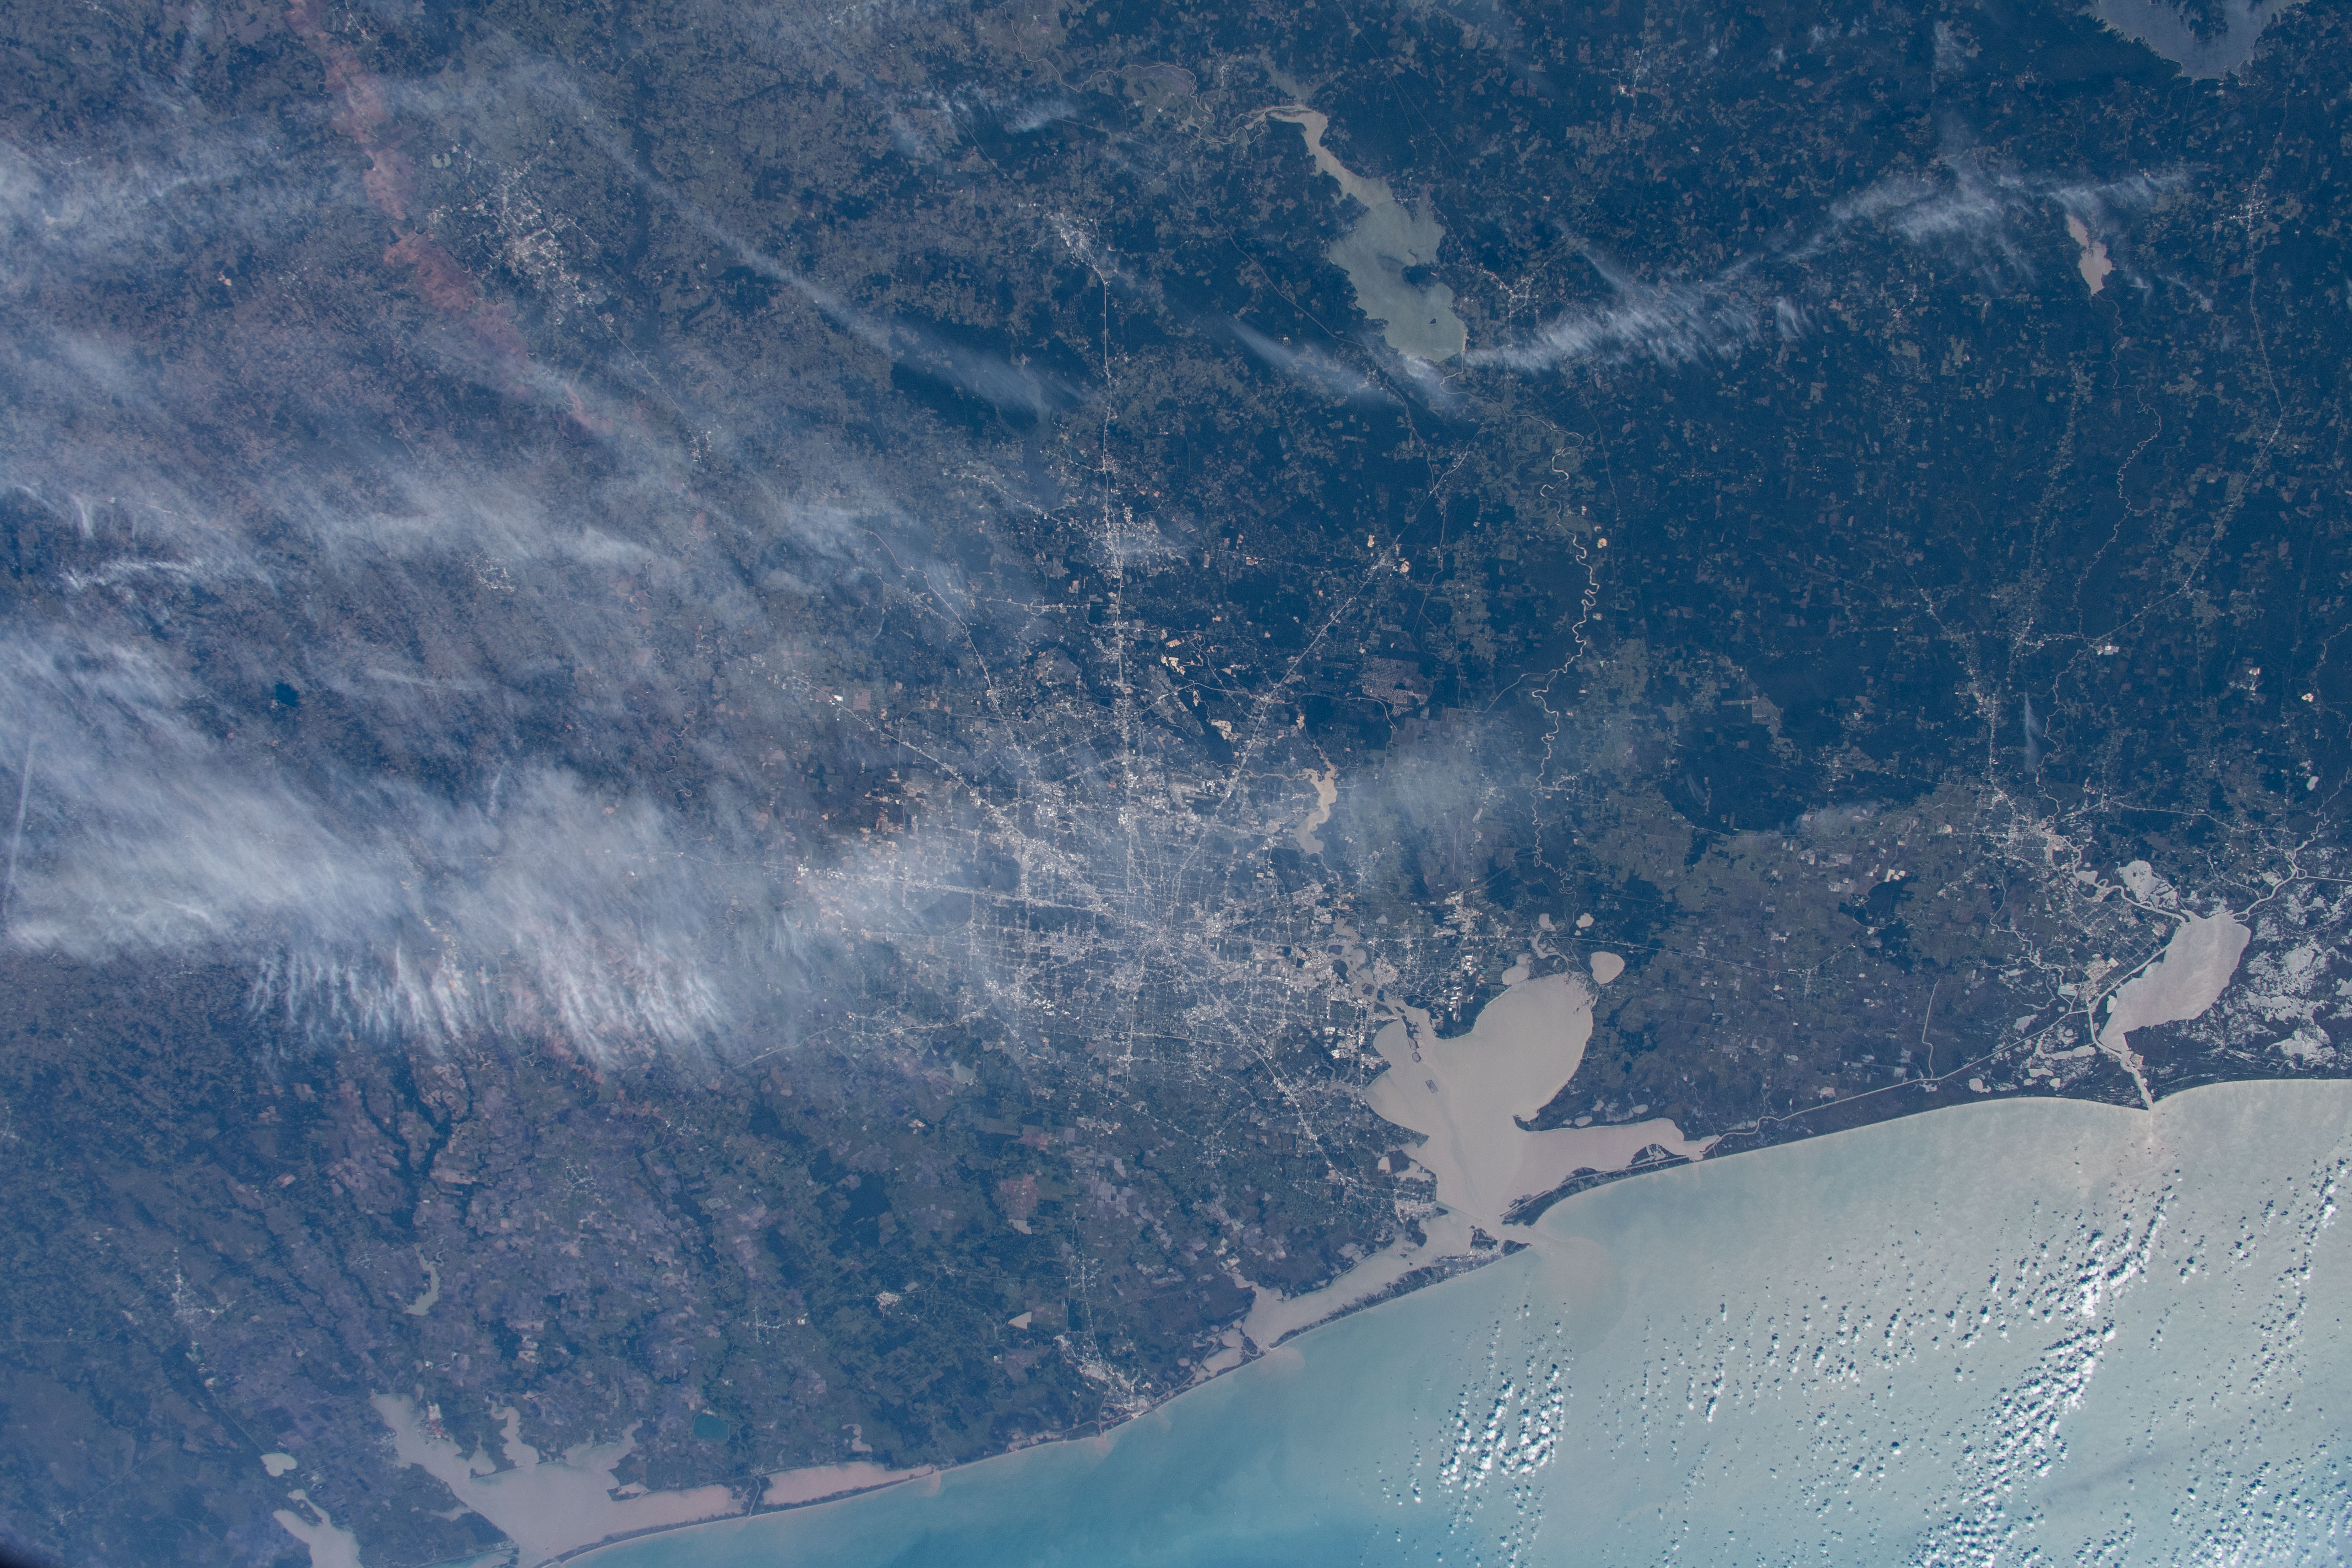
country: USA-TEXAS
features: HOUSTON, GALVESTON BAY, GALVESTON ISLAND
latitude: 30.0
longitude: -95.5
